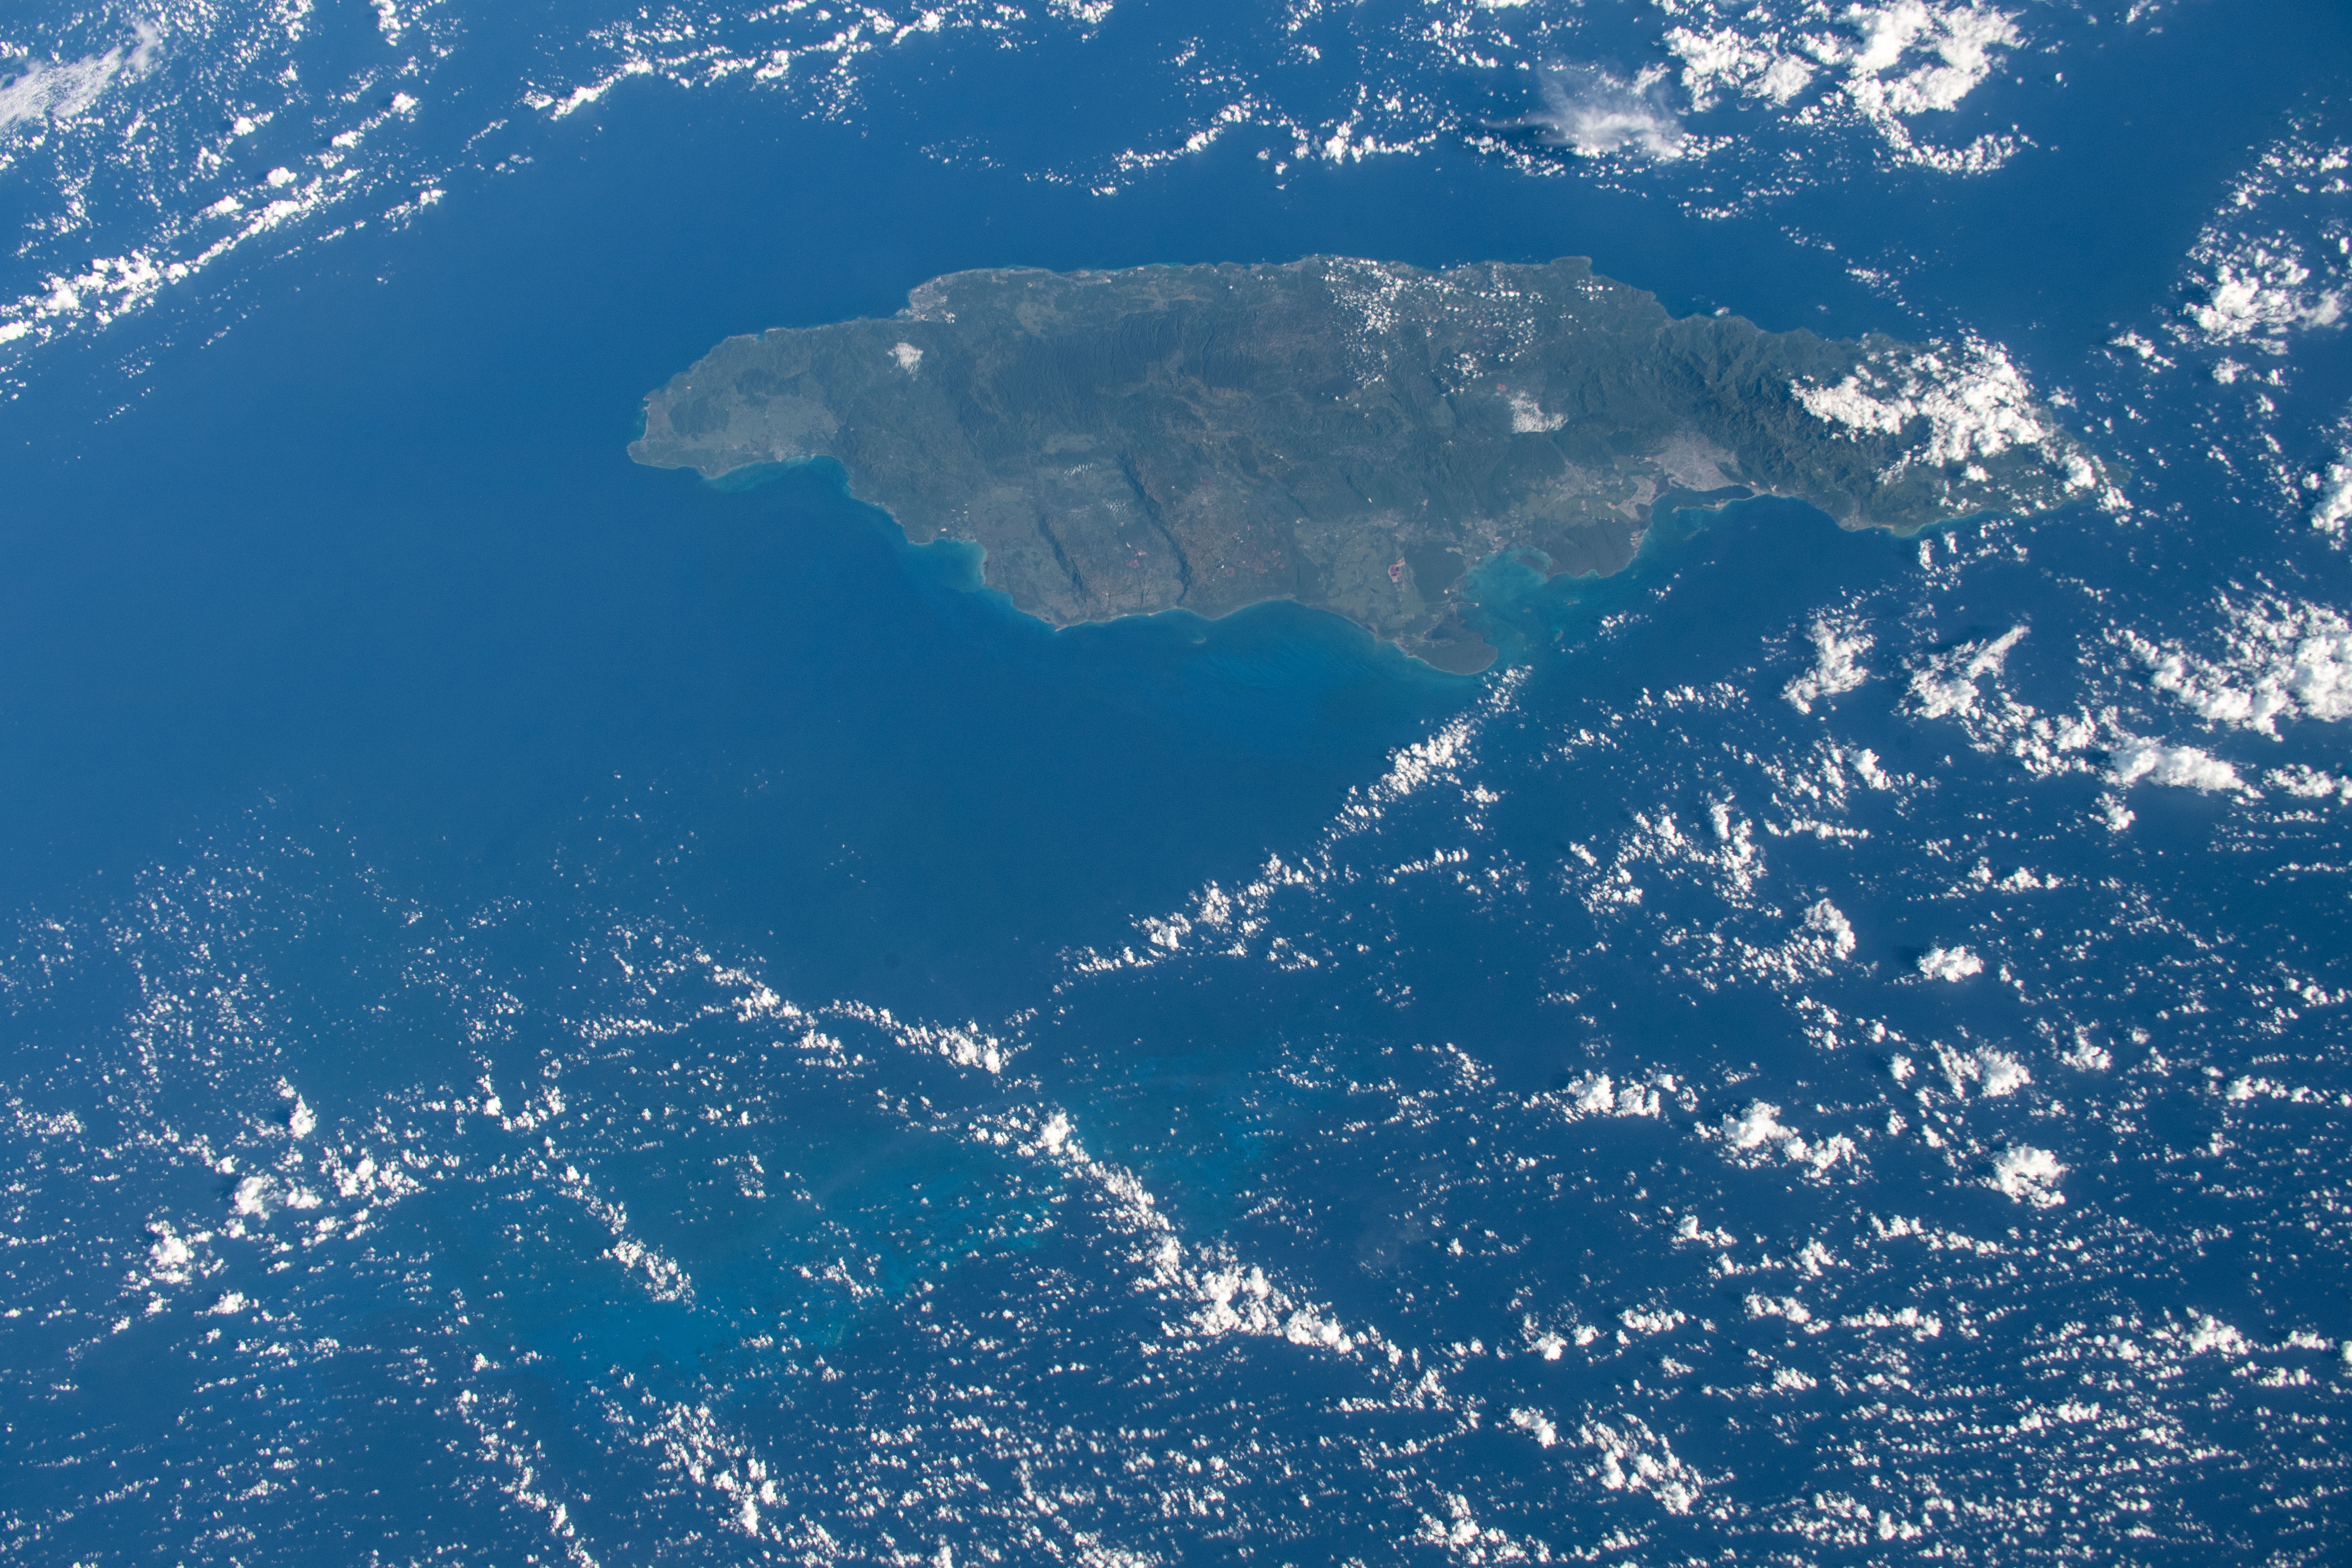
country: JAMAICA
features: JAMAICA
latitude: 17.5
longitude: -77.5
